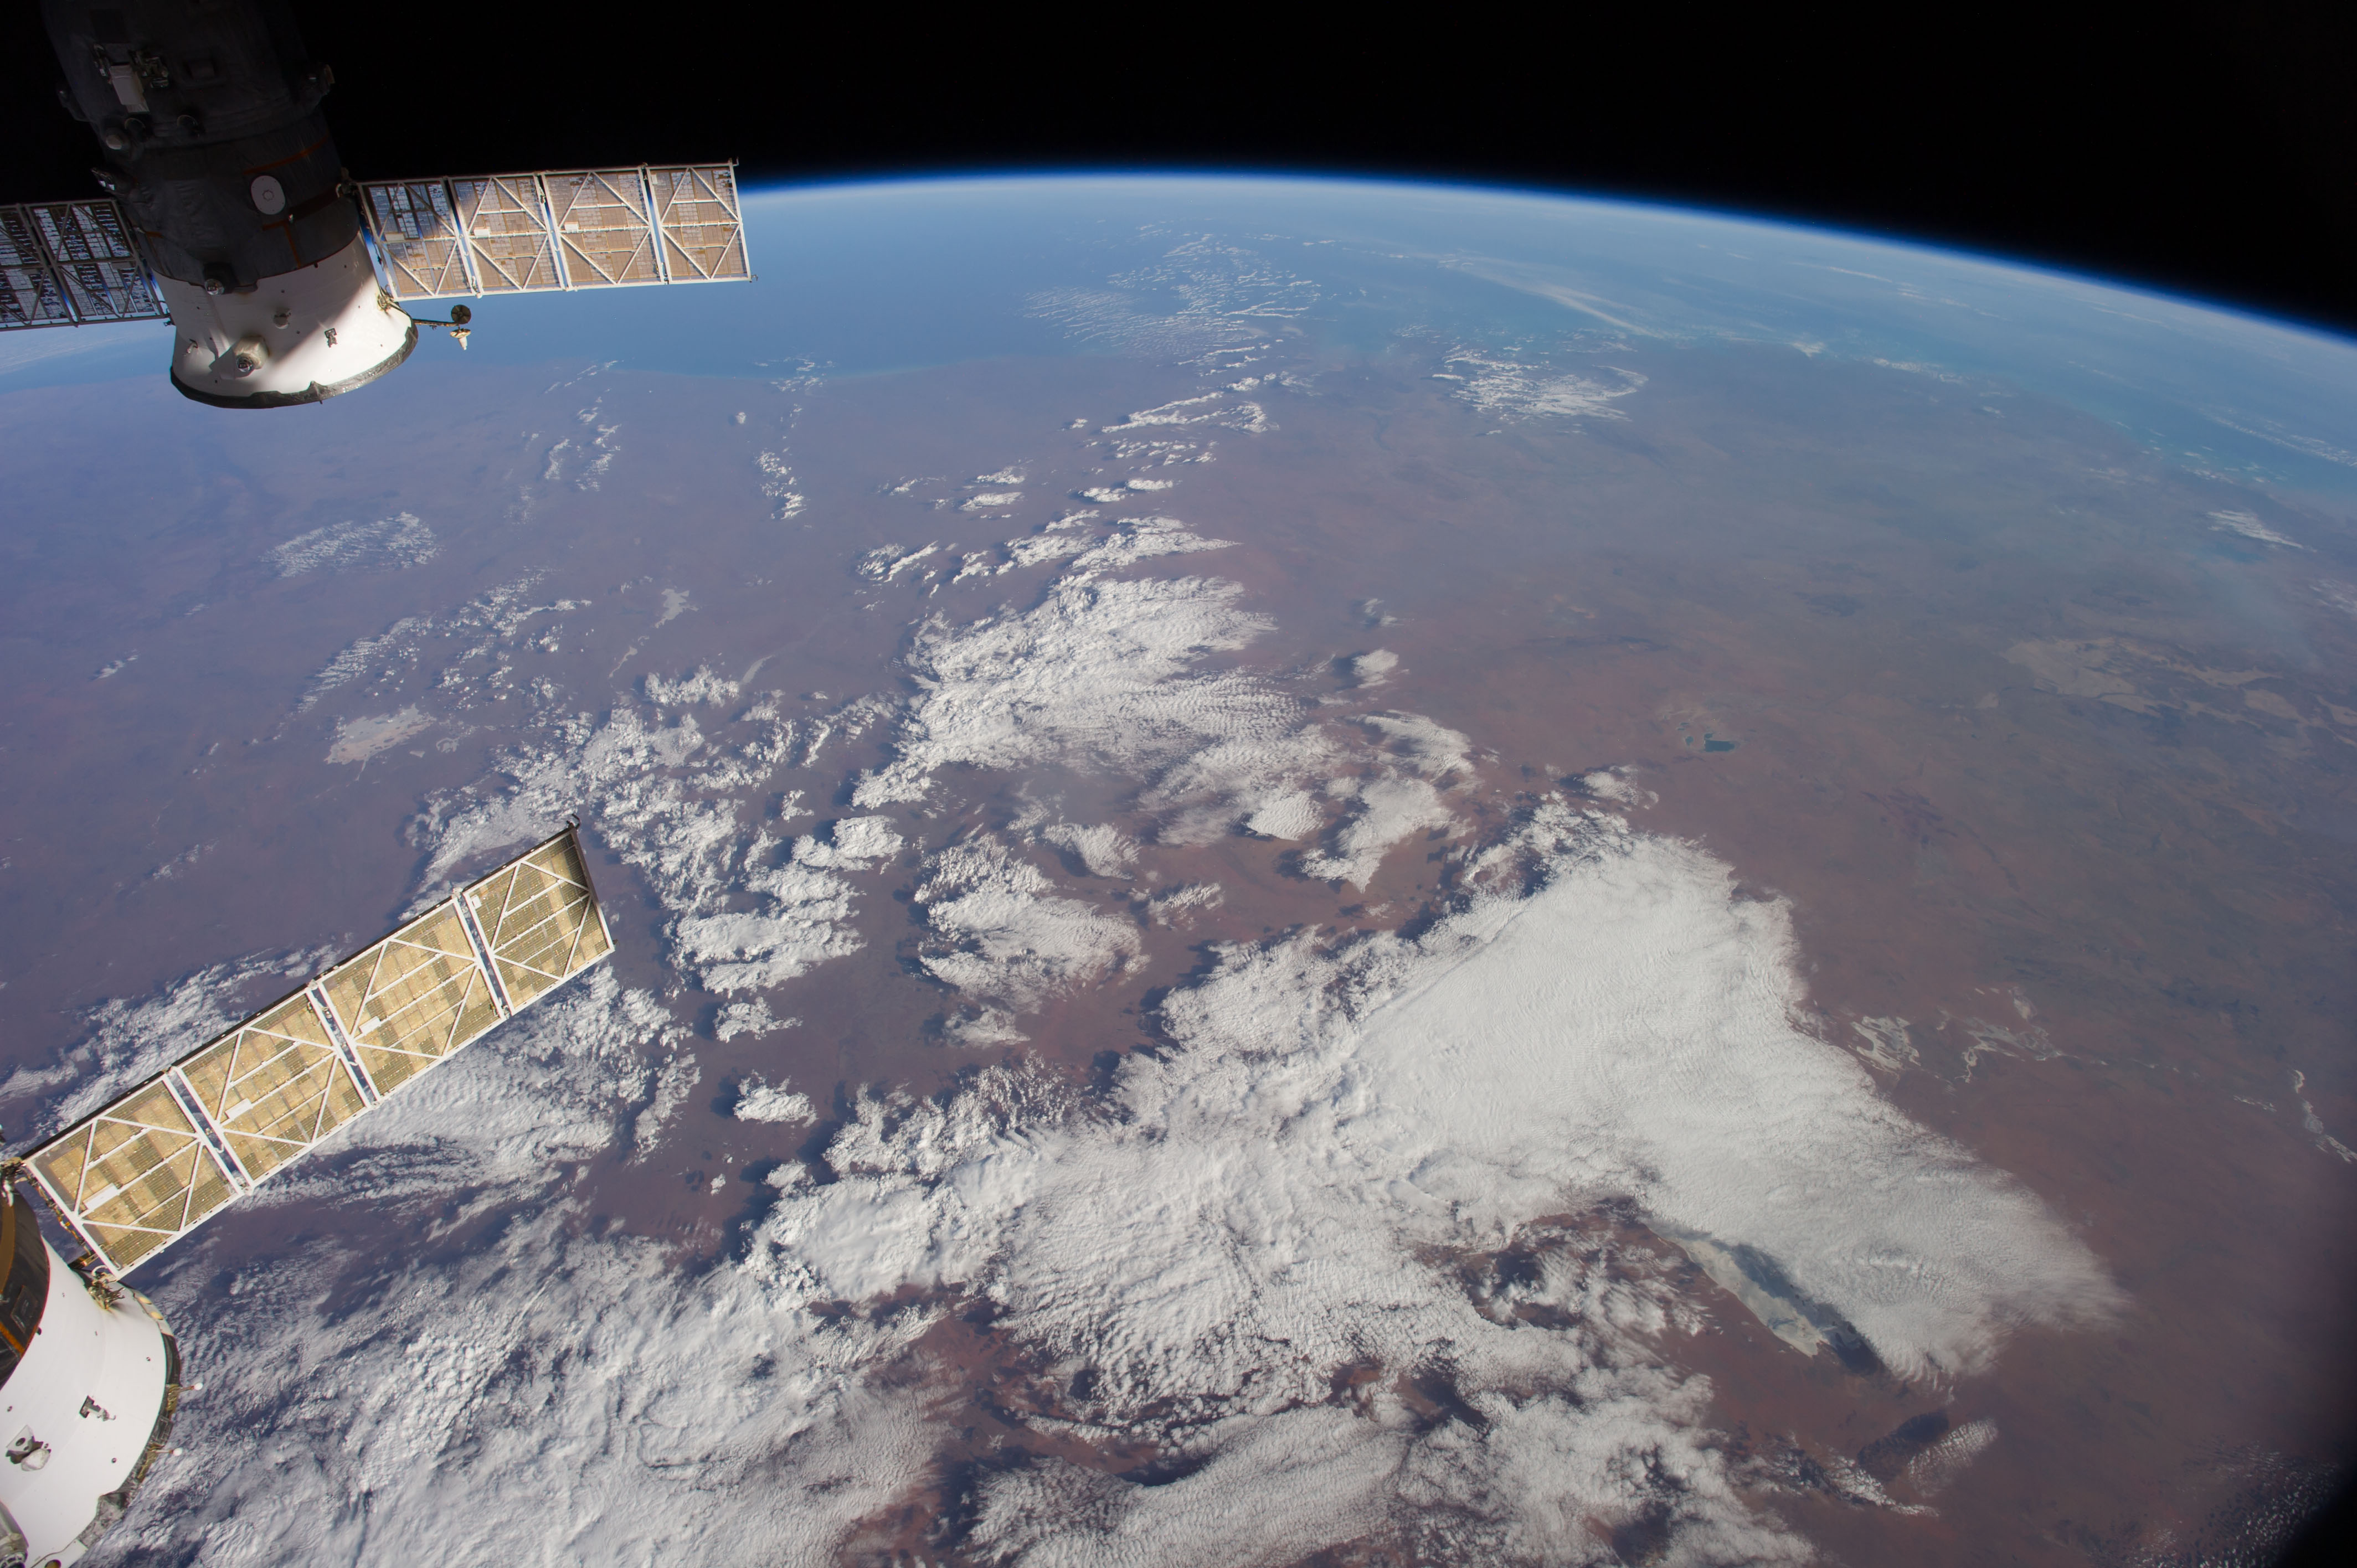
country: AUSTRALIA-WA
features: INDIAN O., L. GREGORY, L. MACKAY, GREAT SANDY DES., ATMOSPHERIC LIMB
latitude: -22.0
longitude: 125.5
